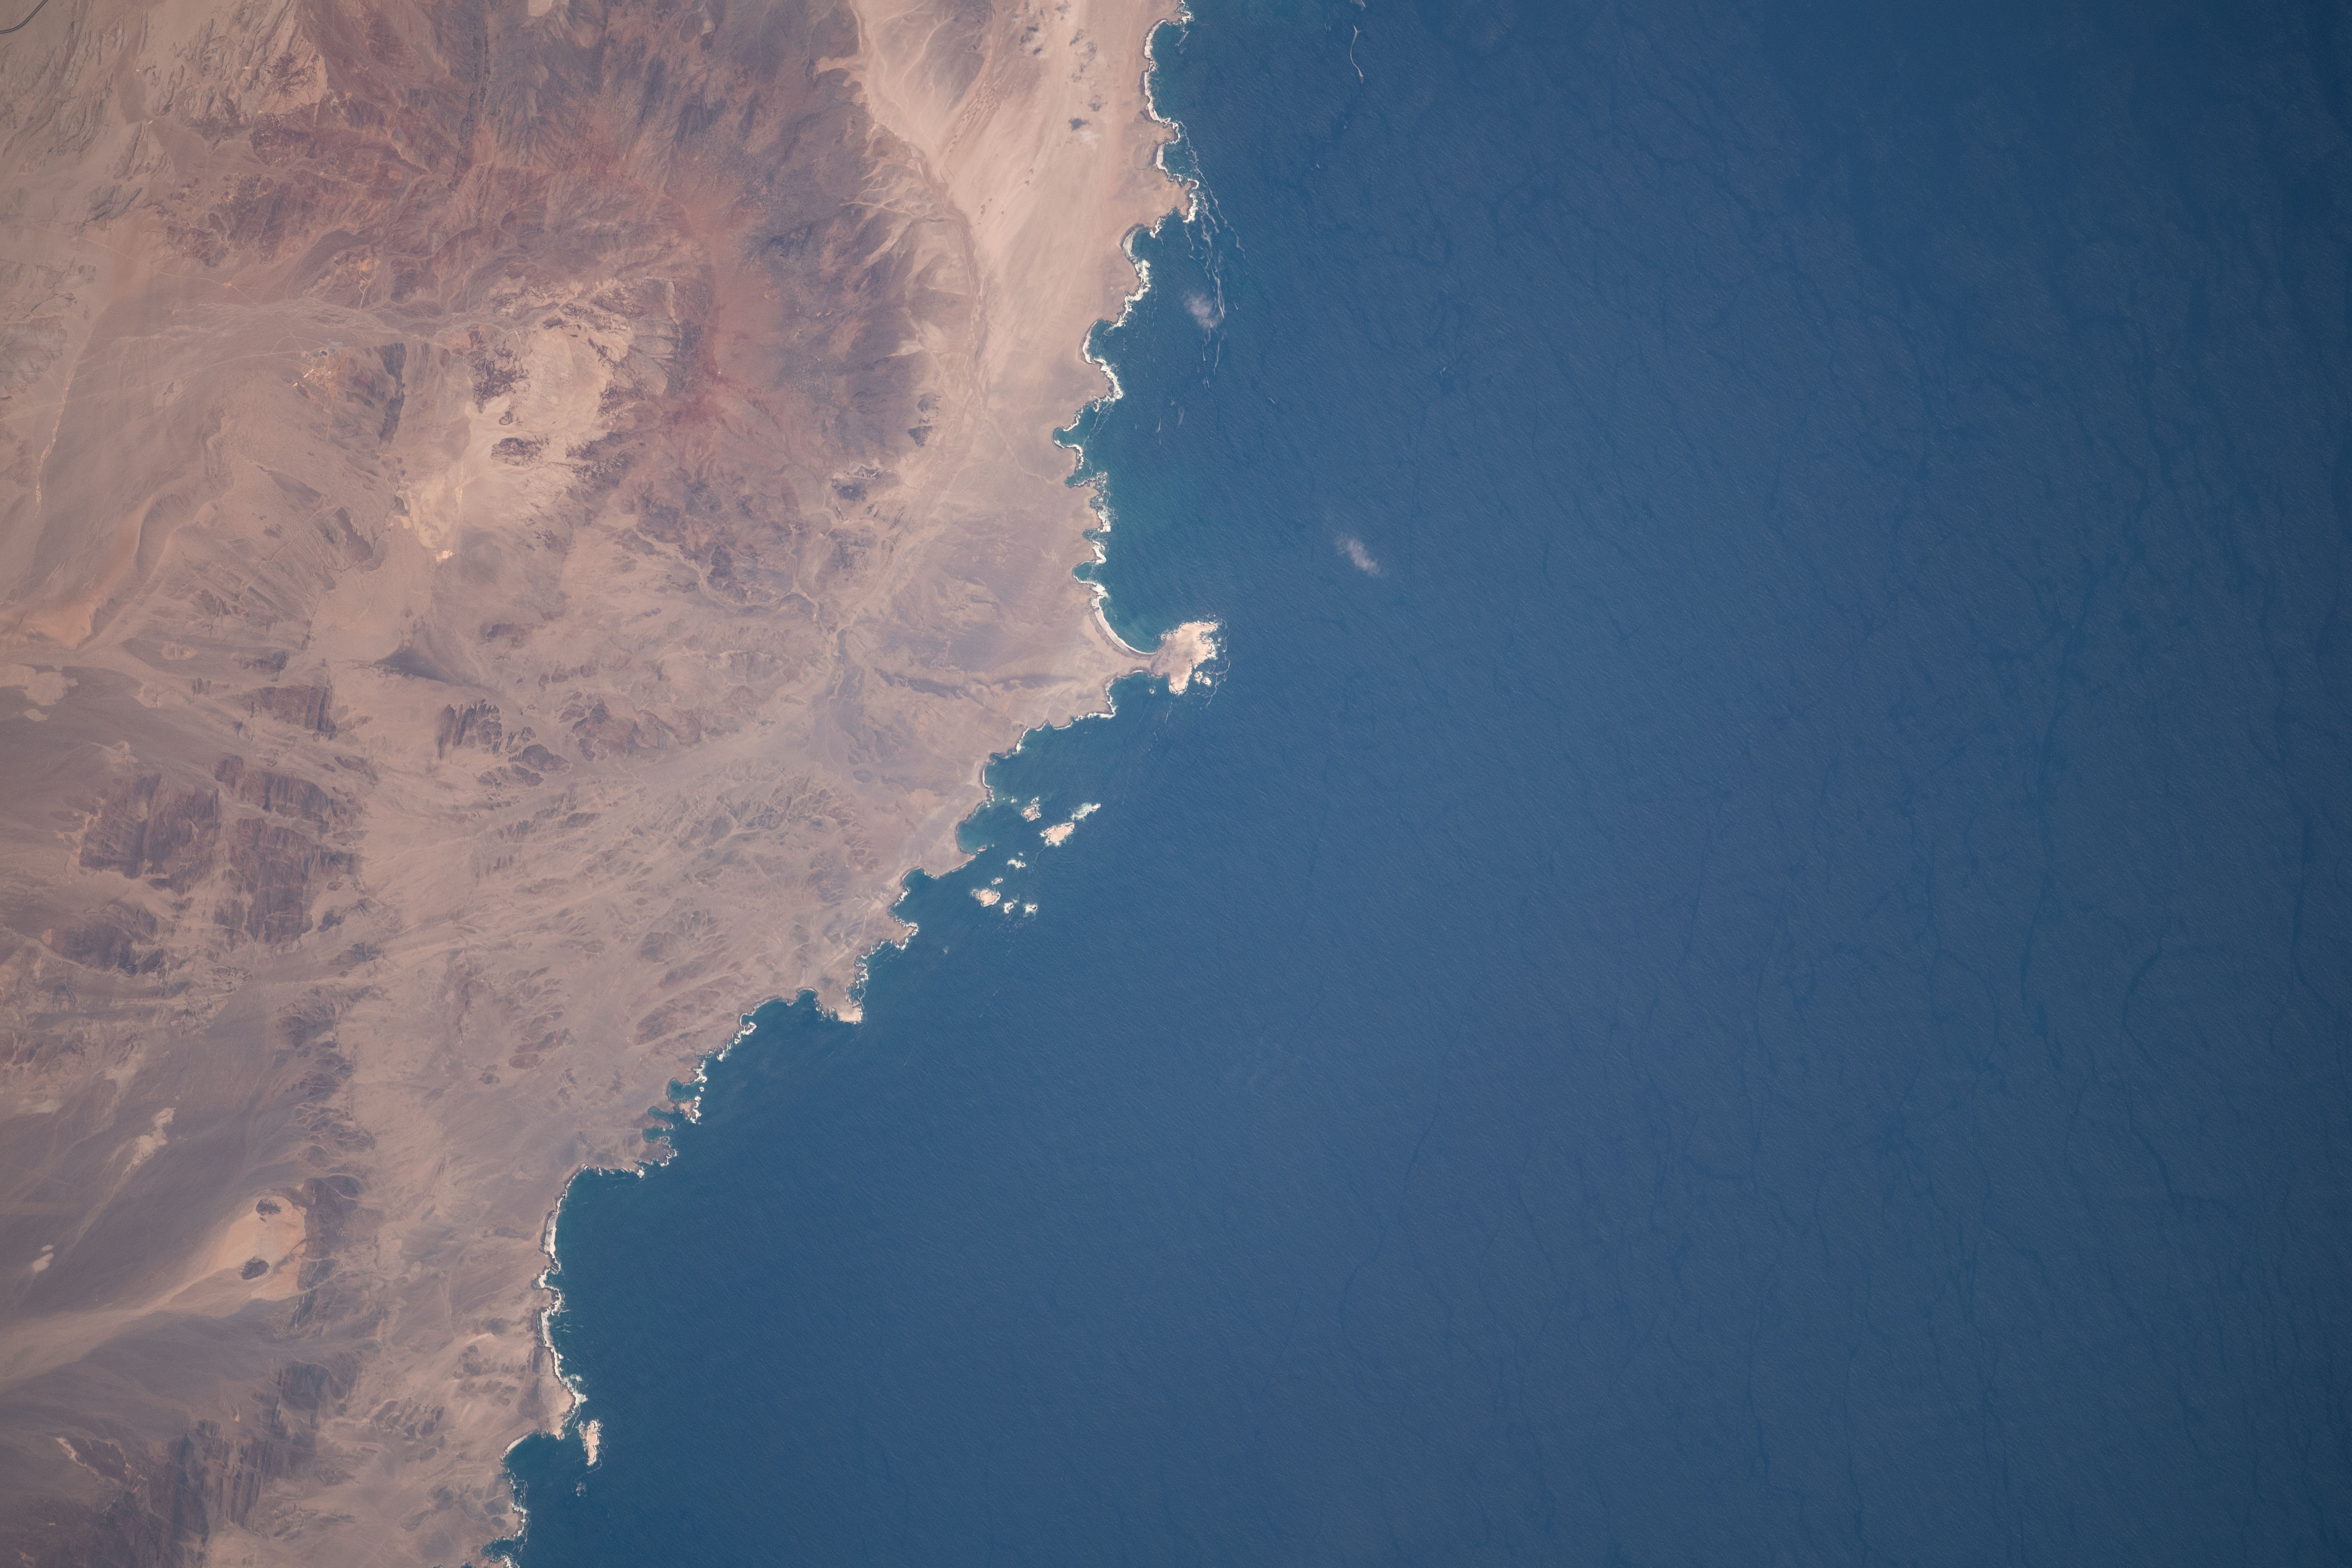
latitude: -9.6
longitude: -78.4
